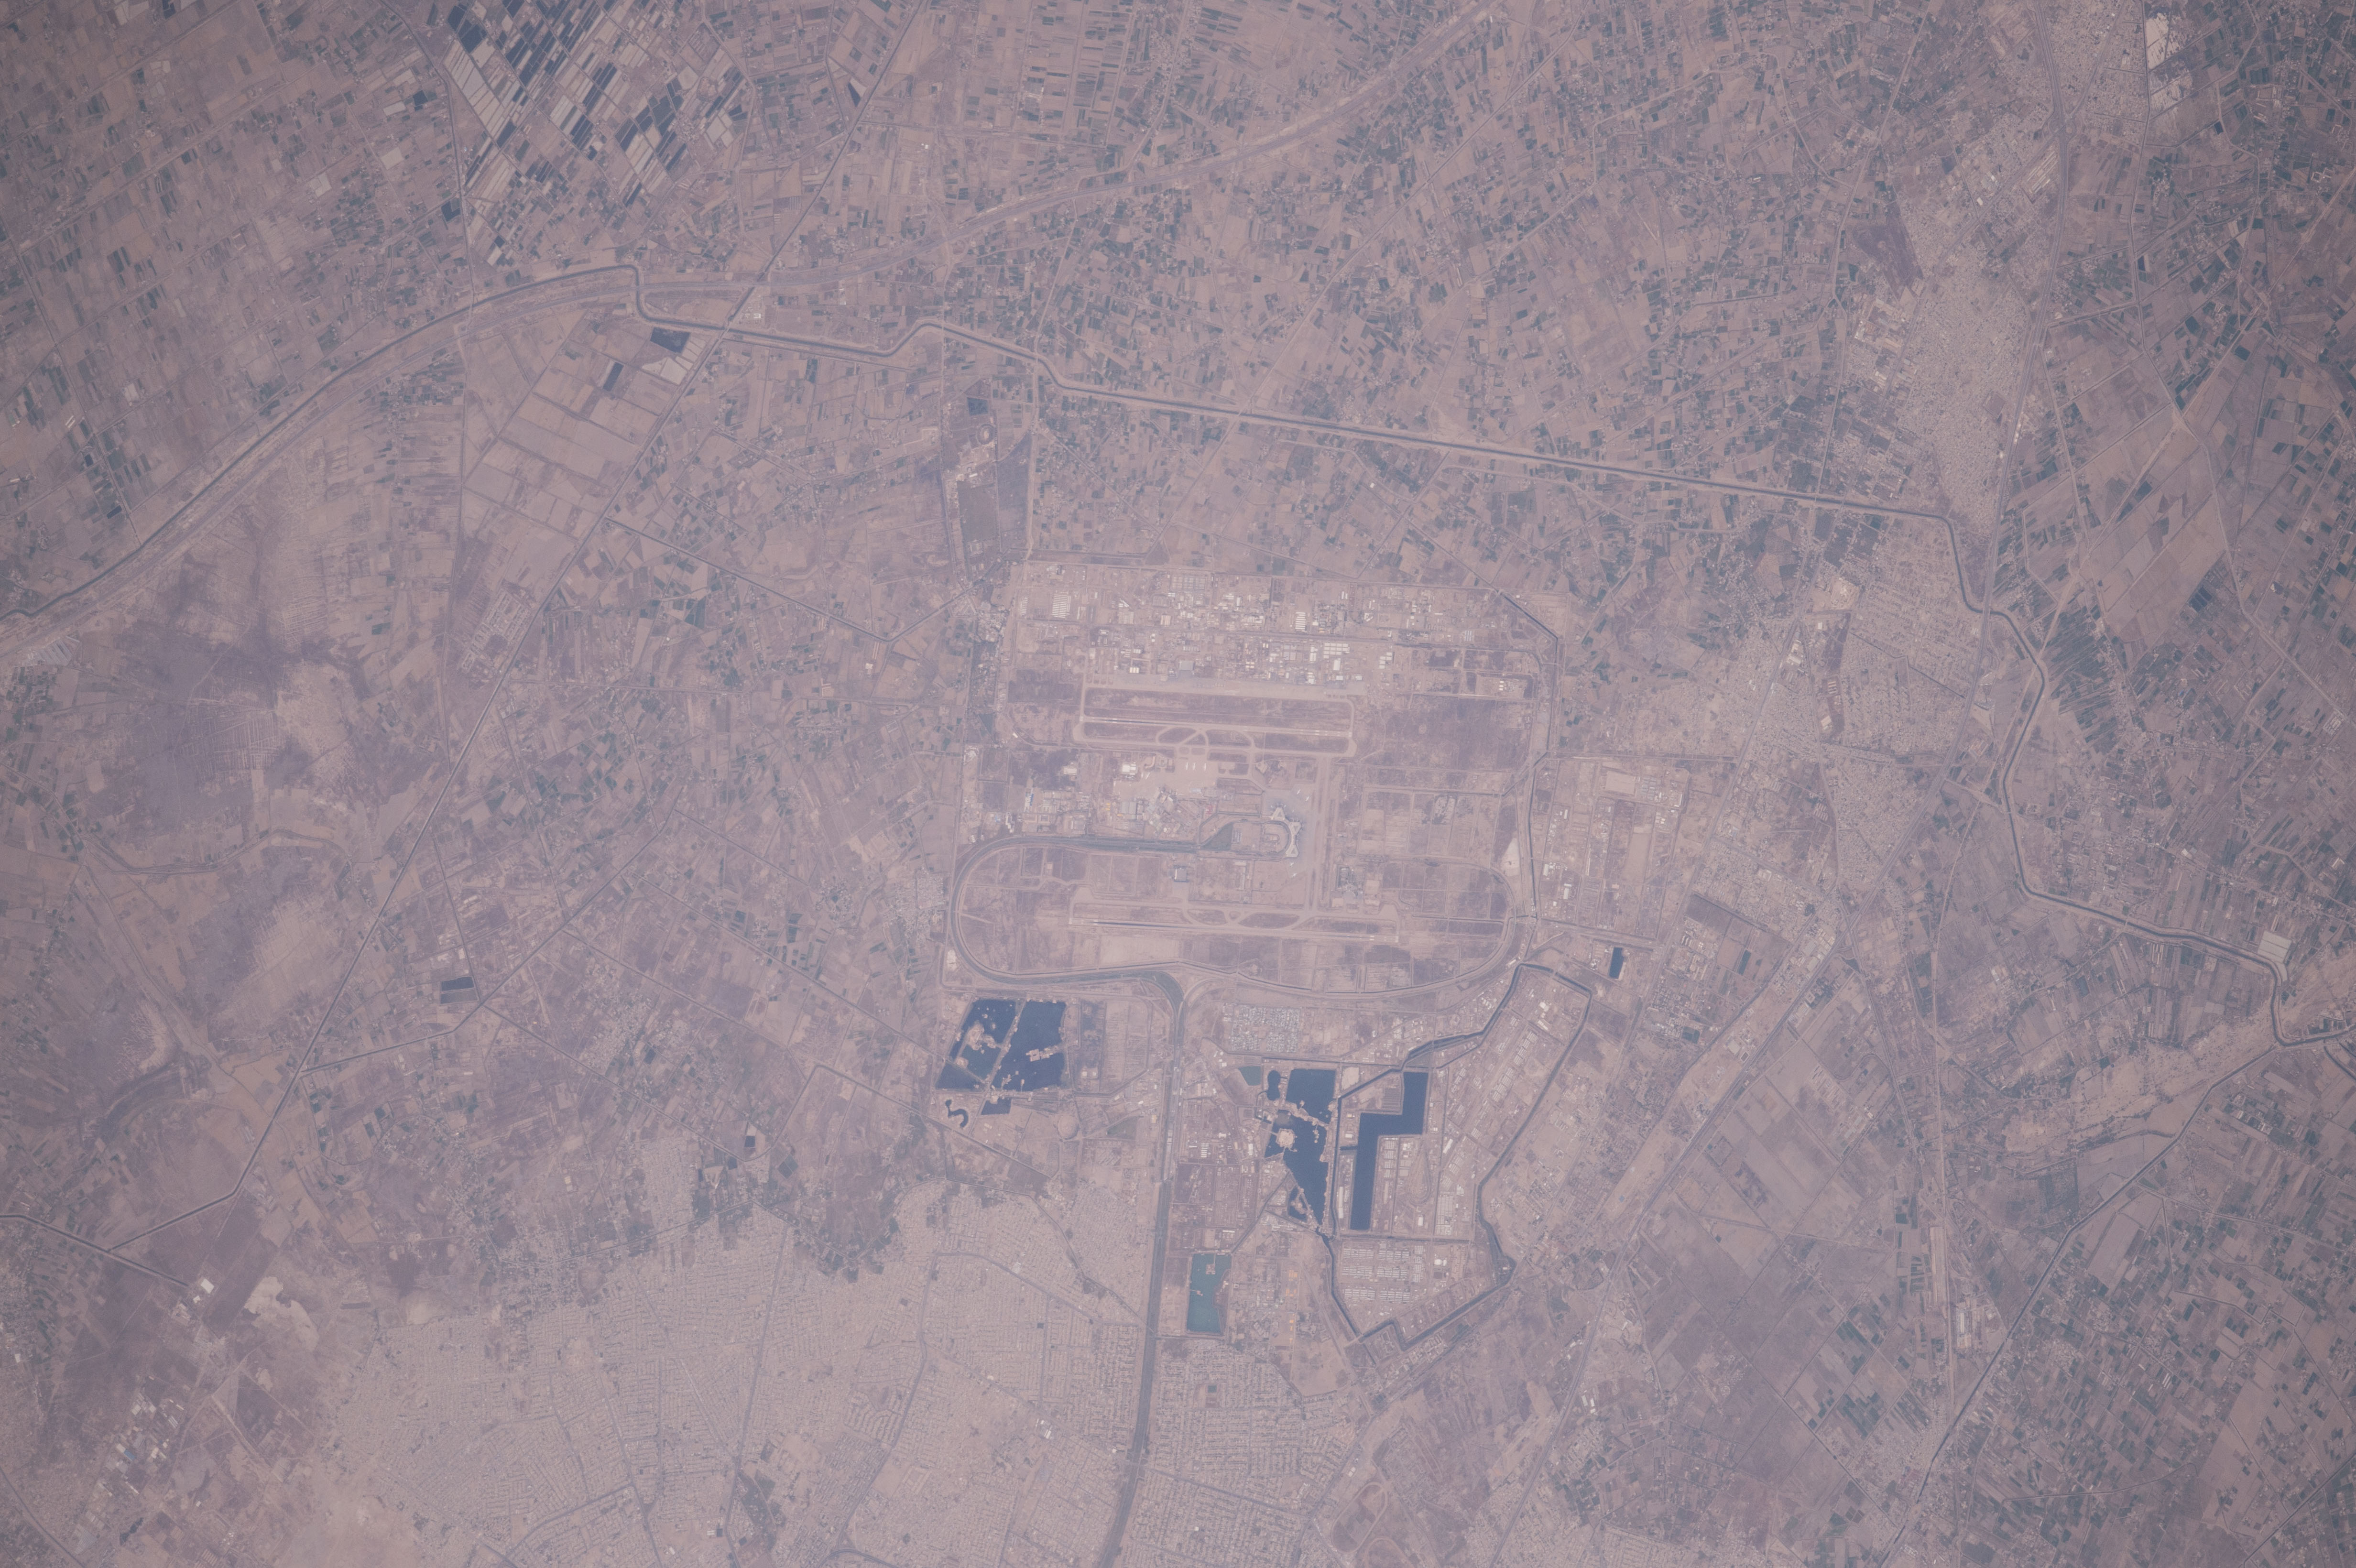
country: IRAQ
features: BAGHDAD INTERNATIONAL AIRPORT
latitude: 33.3
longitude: 44.2
